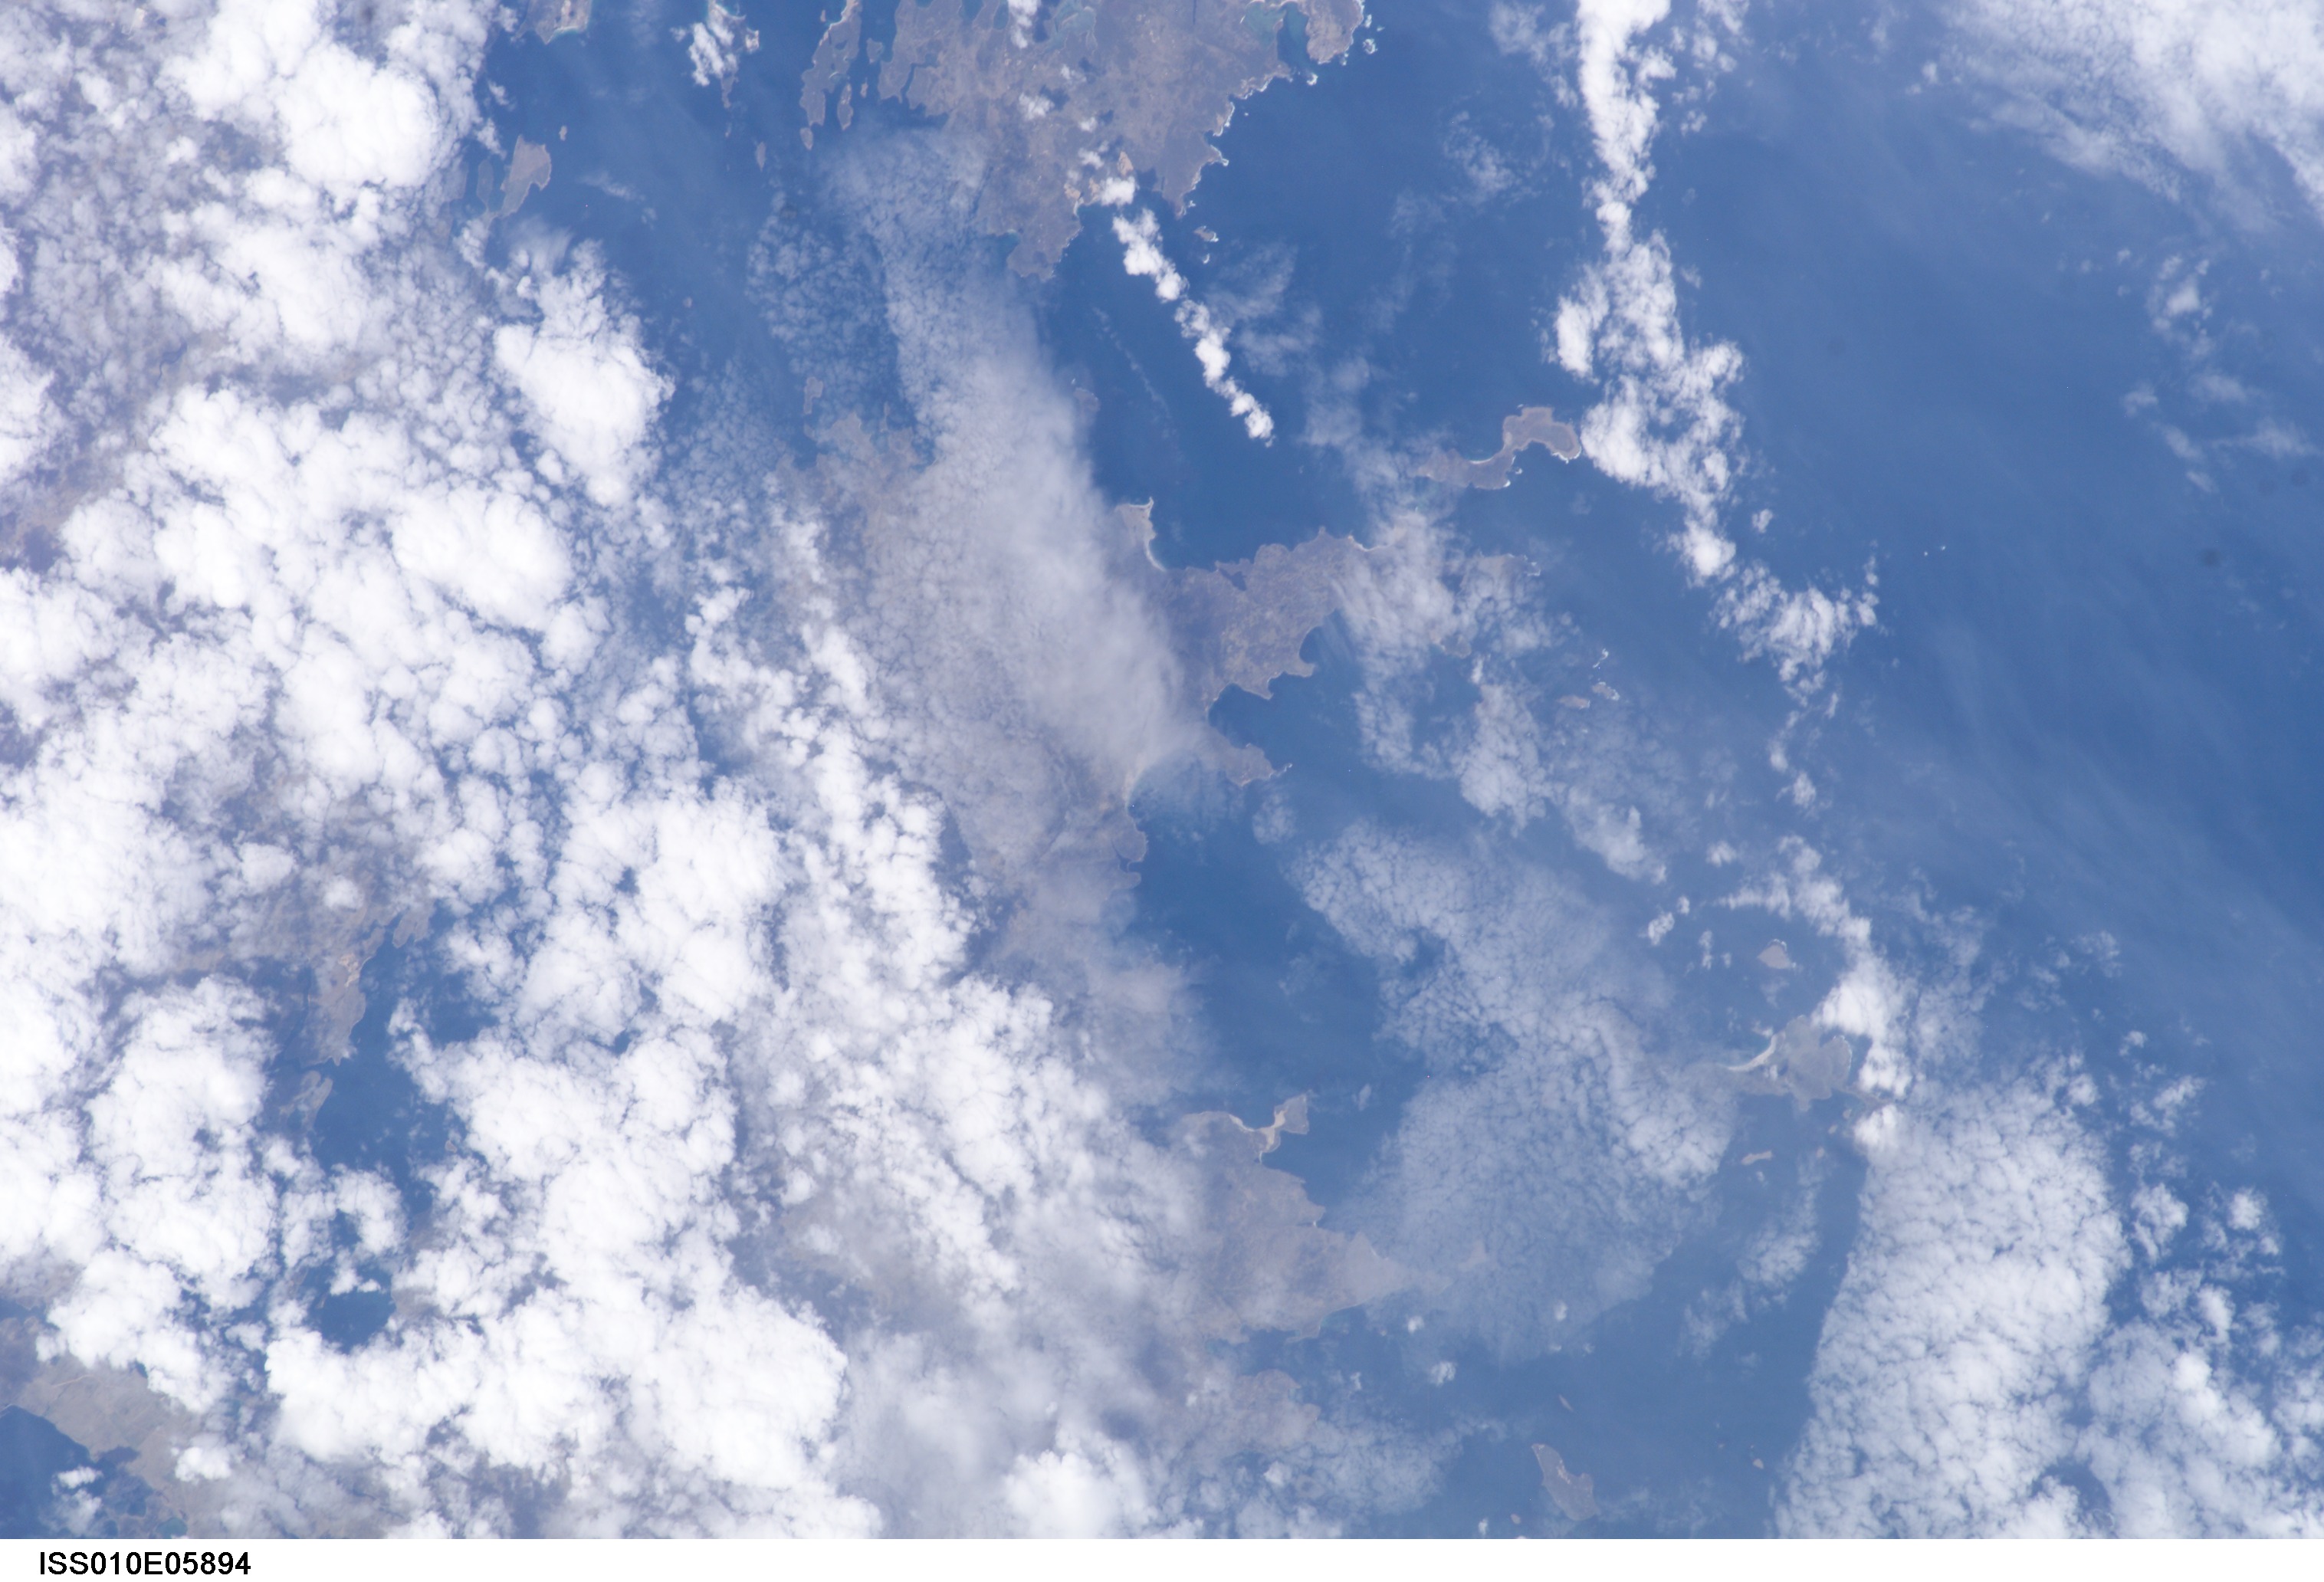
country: FALKLAND ISLANDS
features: CHOISEUL SOUND, LIVELY I.
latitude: -52.0
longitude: -58.5
